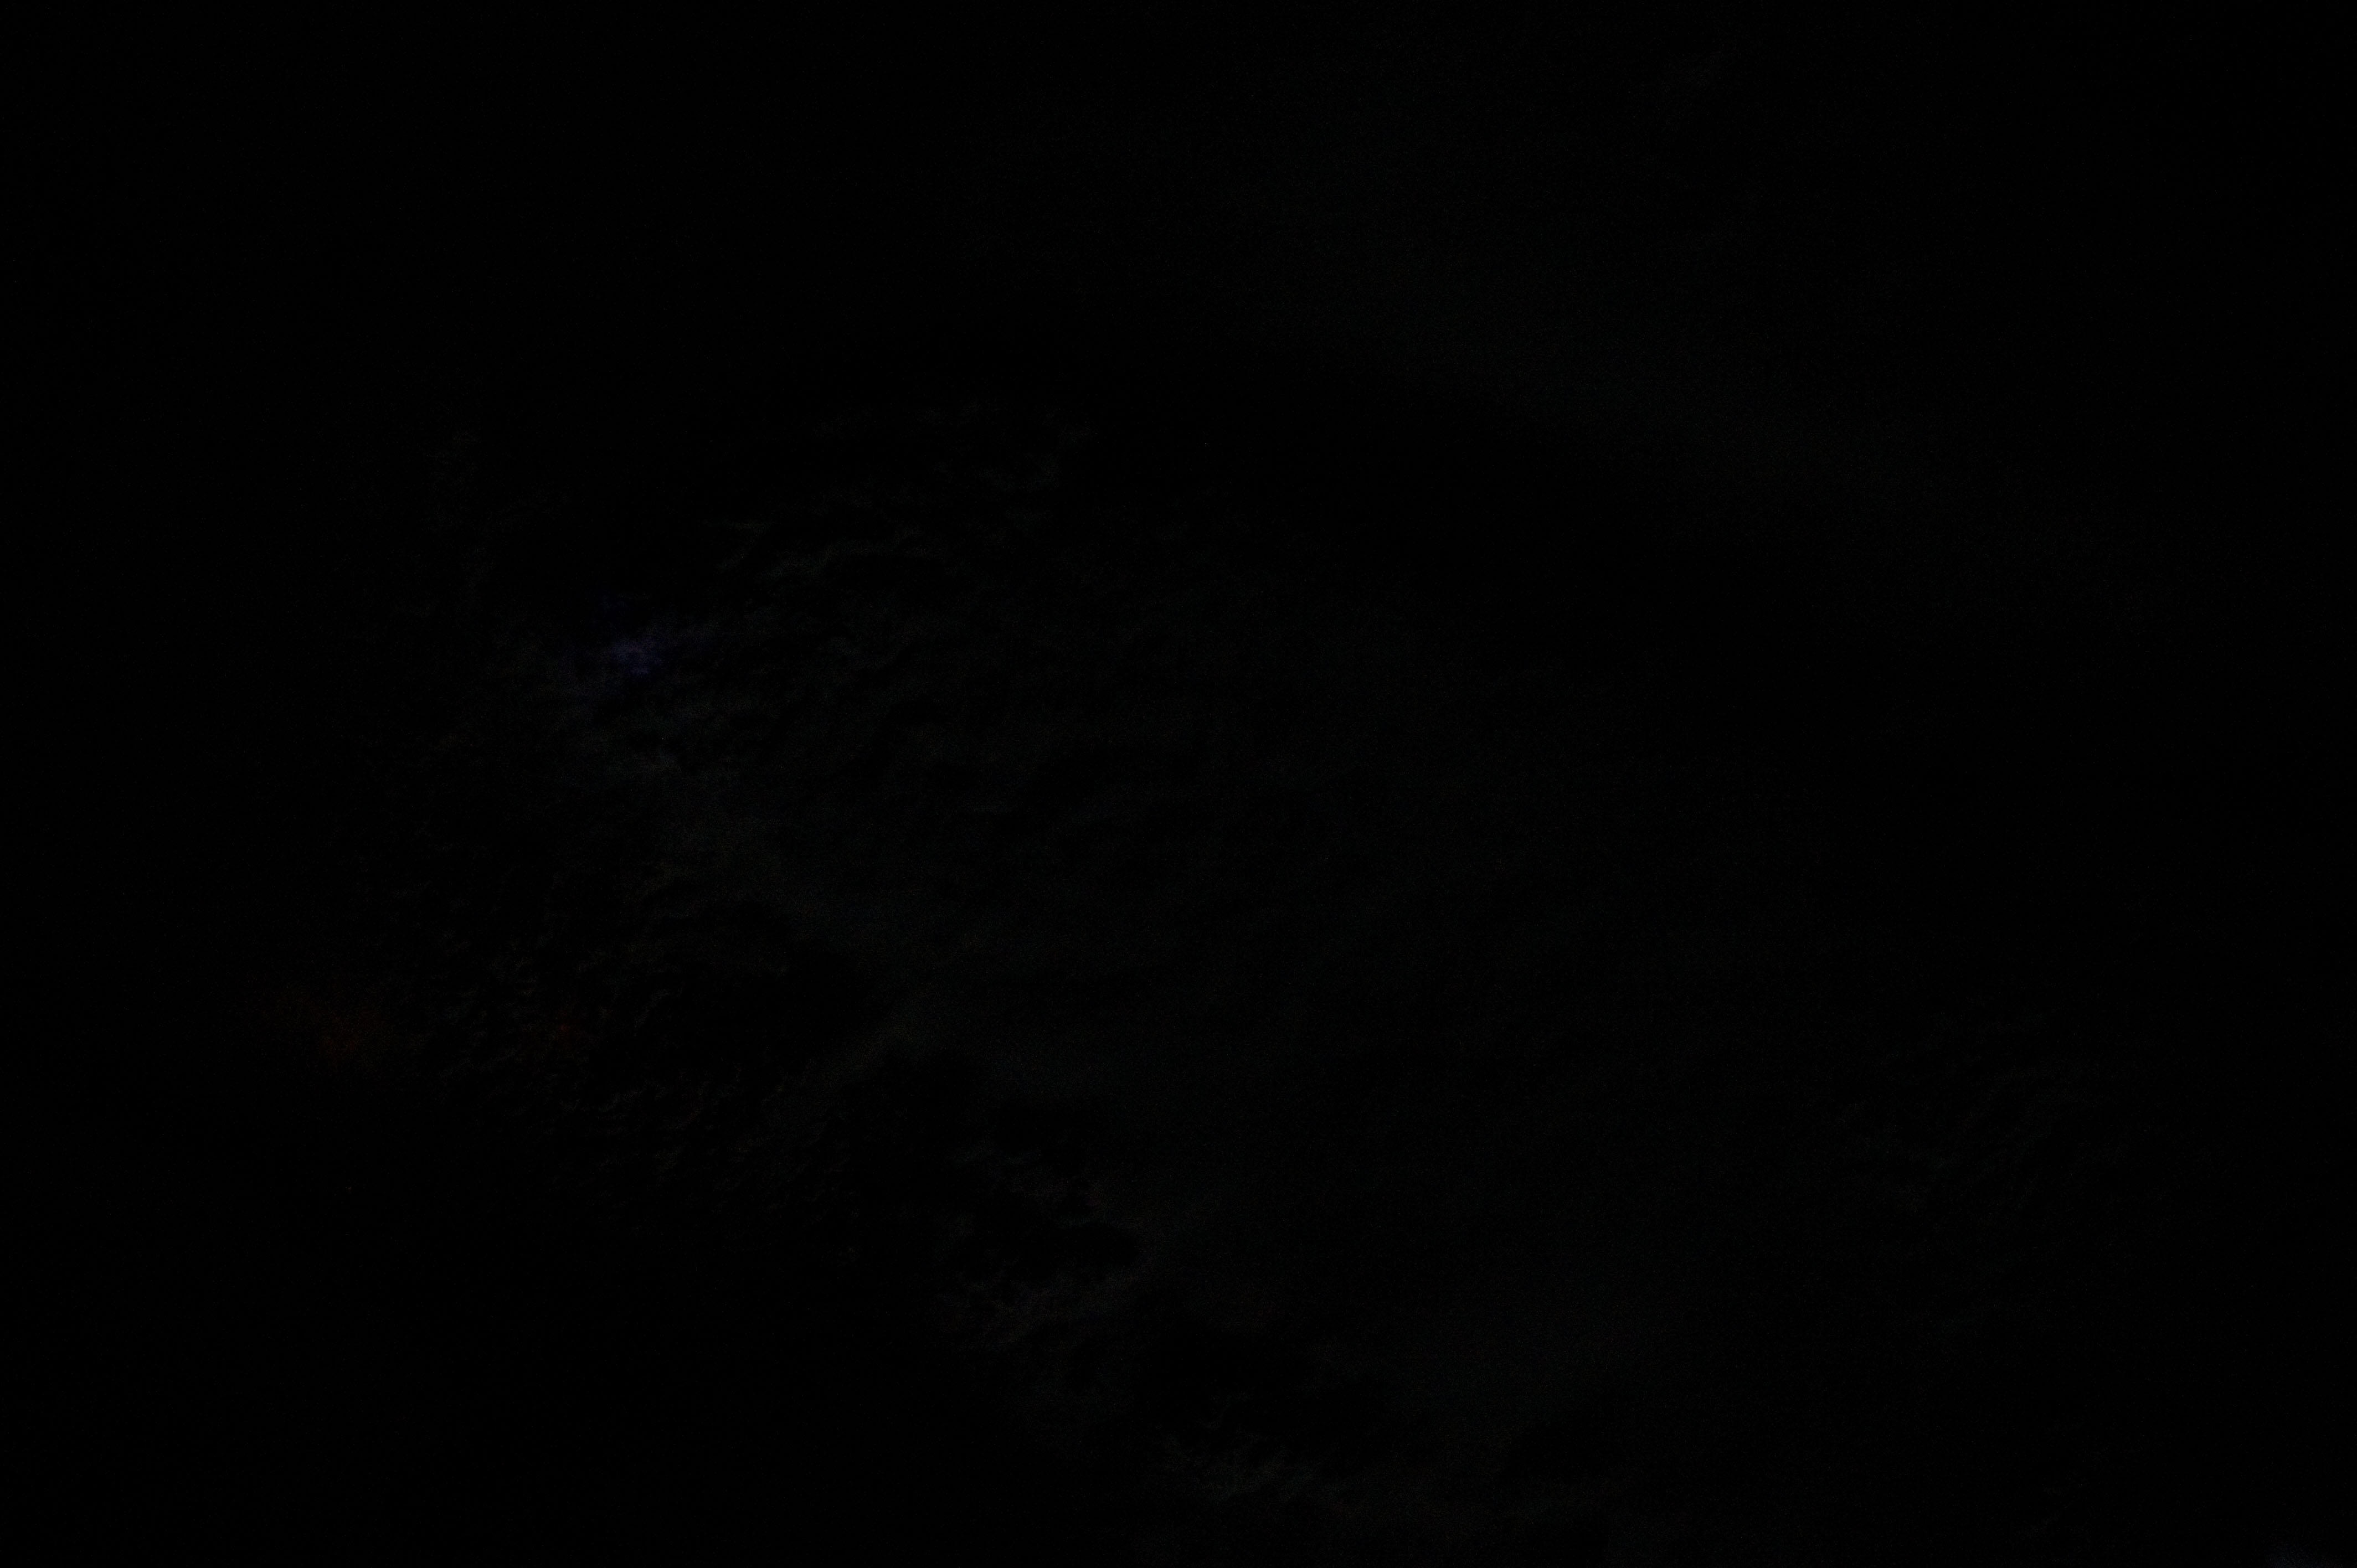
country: USA-OKLAHOMA
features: OKLAHOMA AT NIGHT
